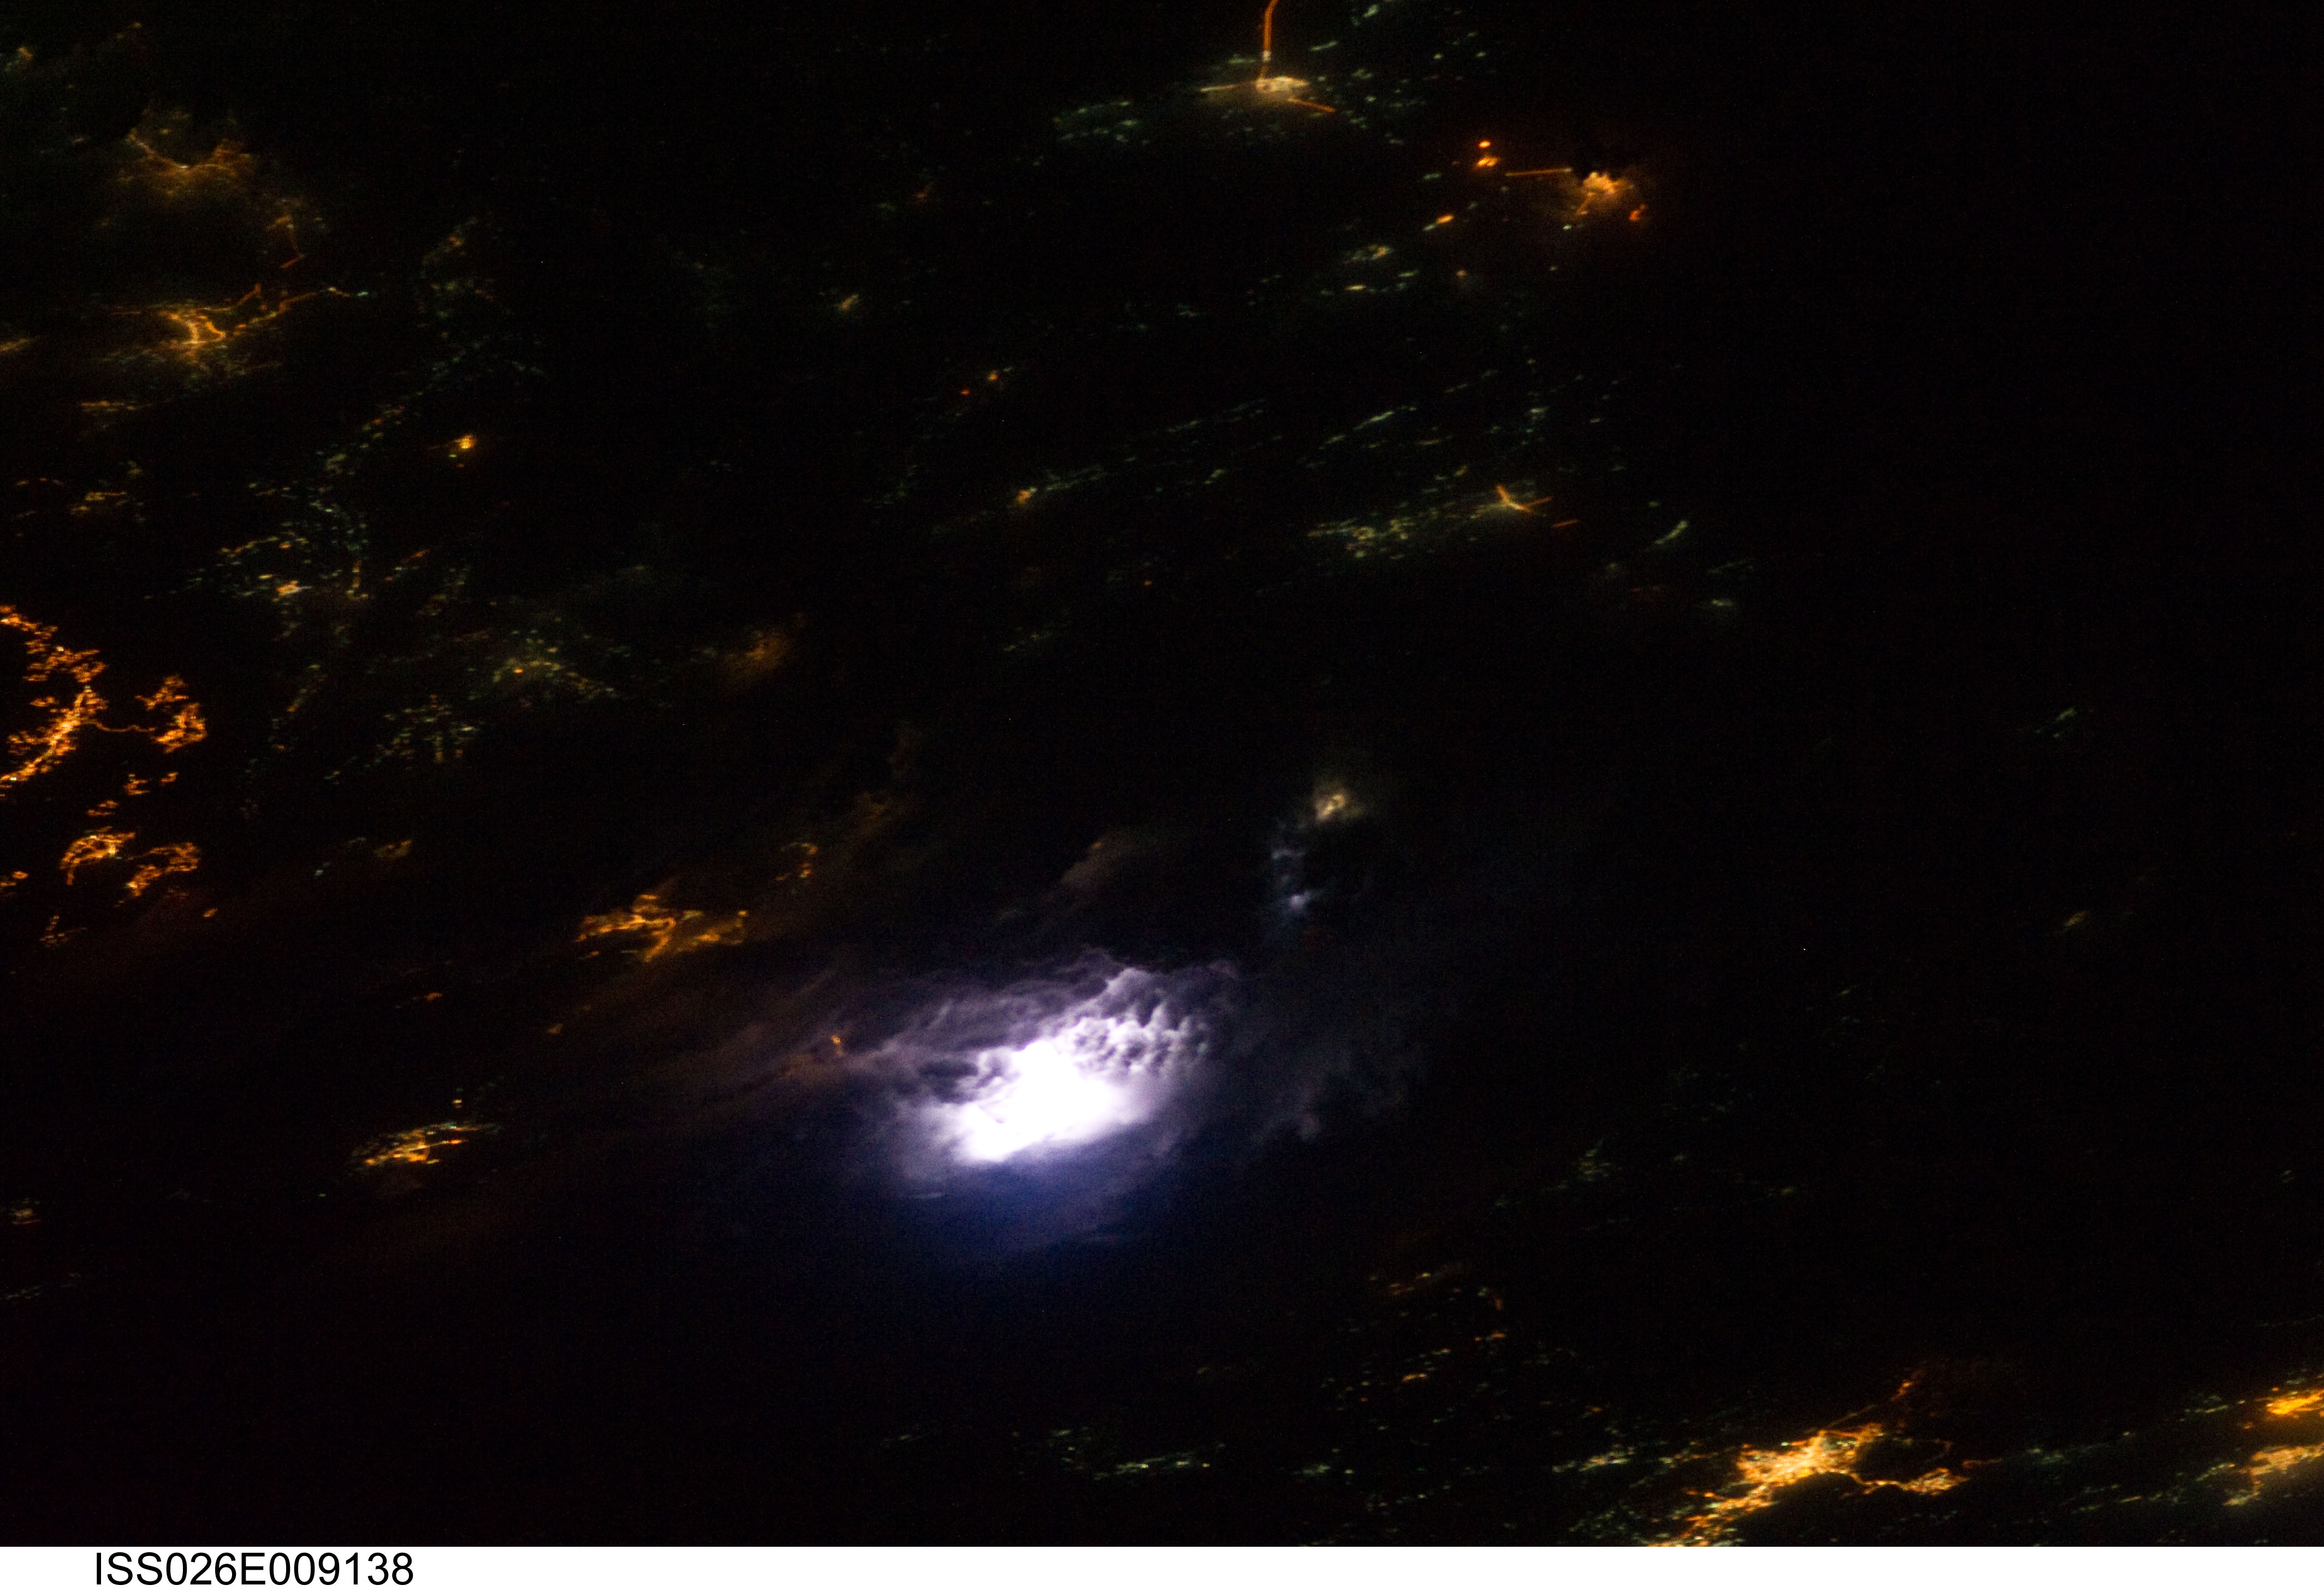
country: ASIA
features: ARABIAN PENINSULA, CITIES AT NIGHT, LIGHTNING IN CLOUDS
